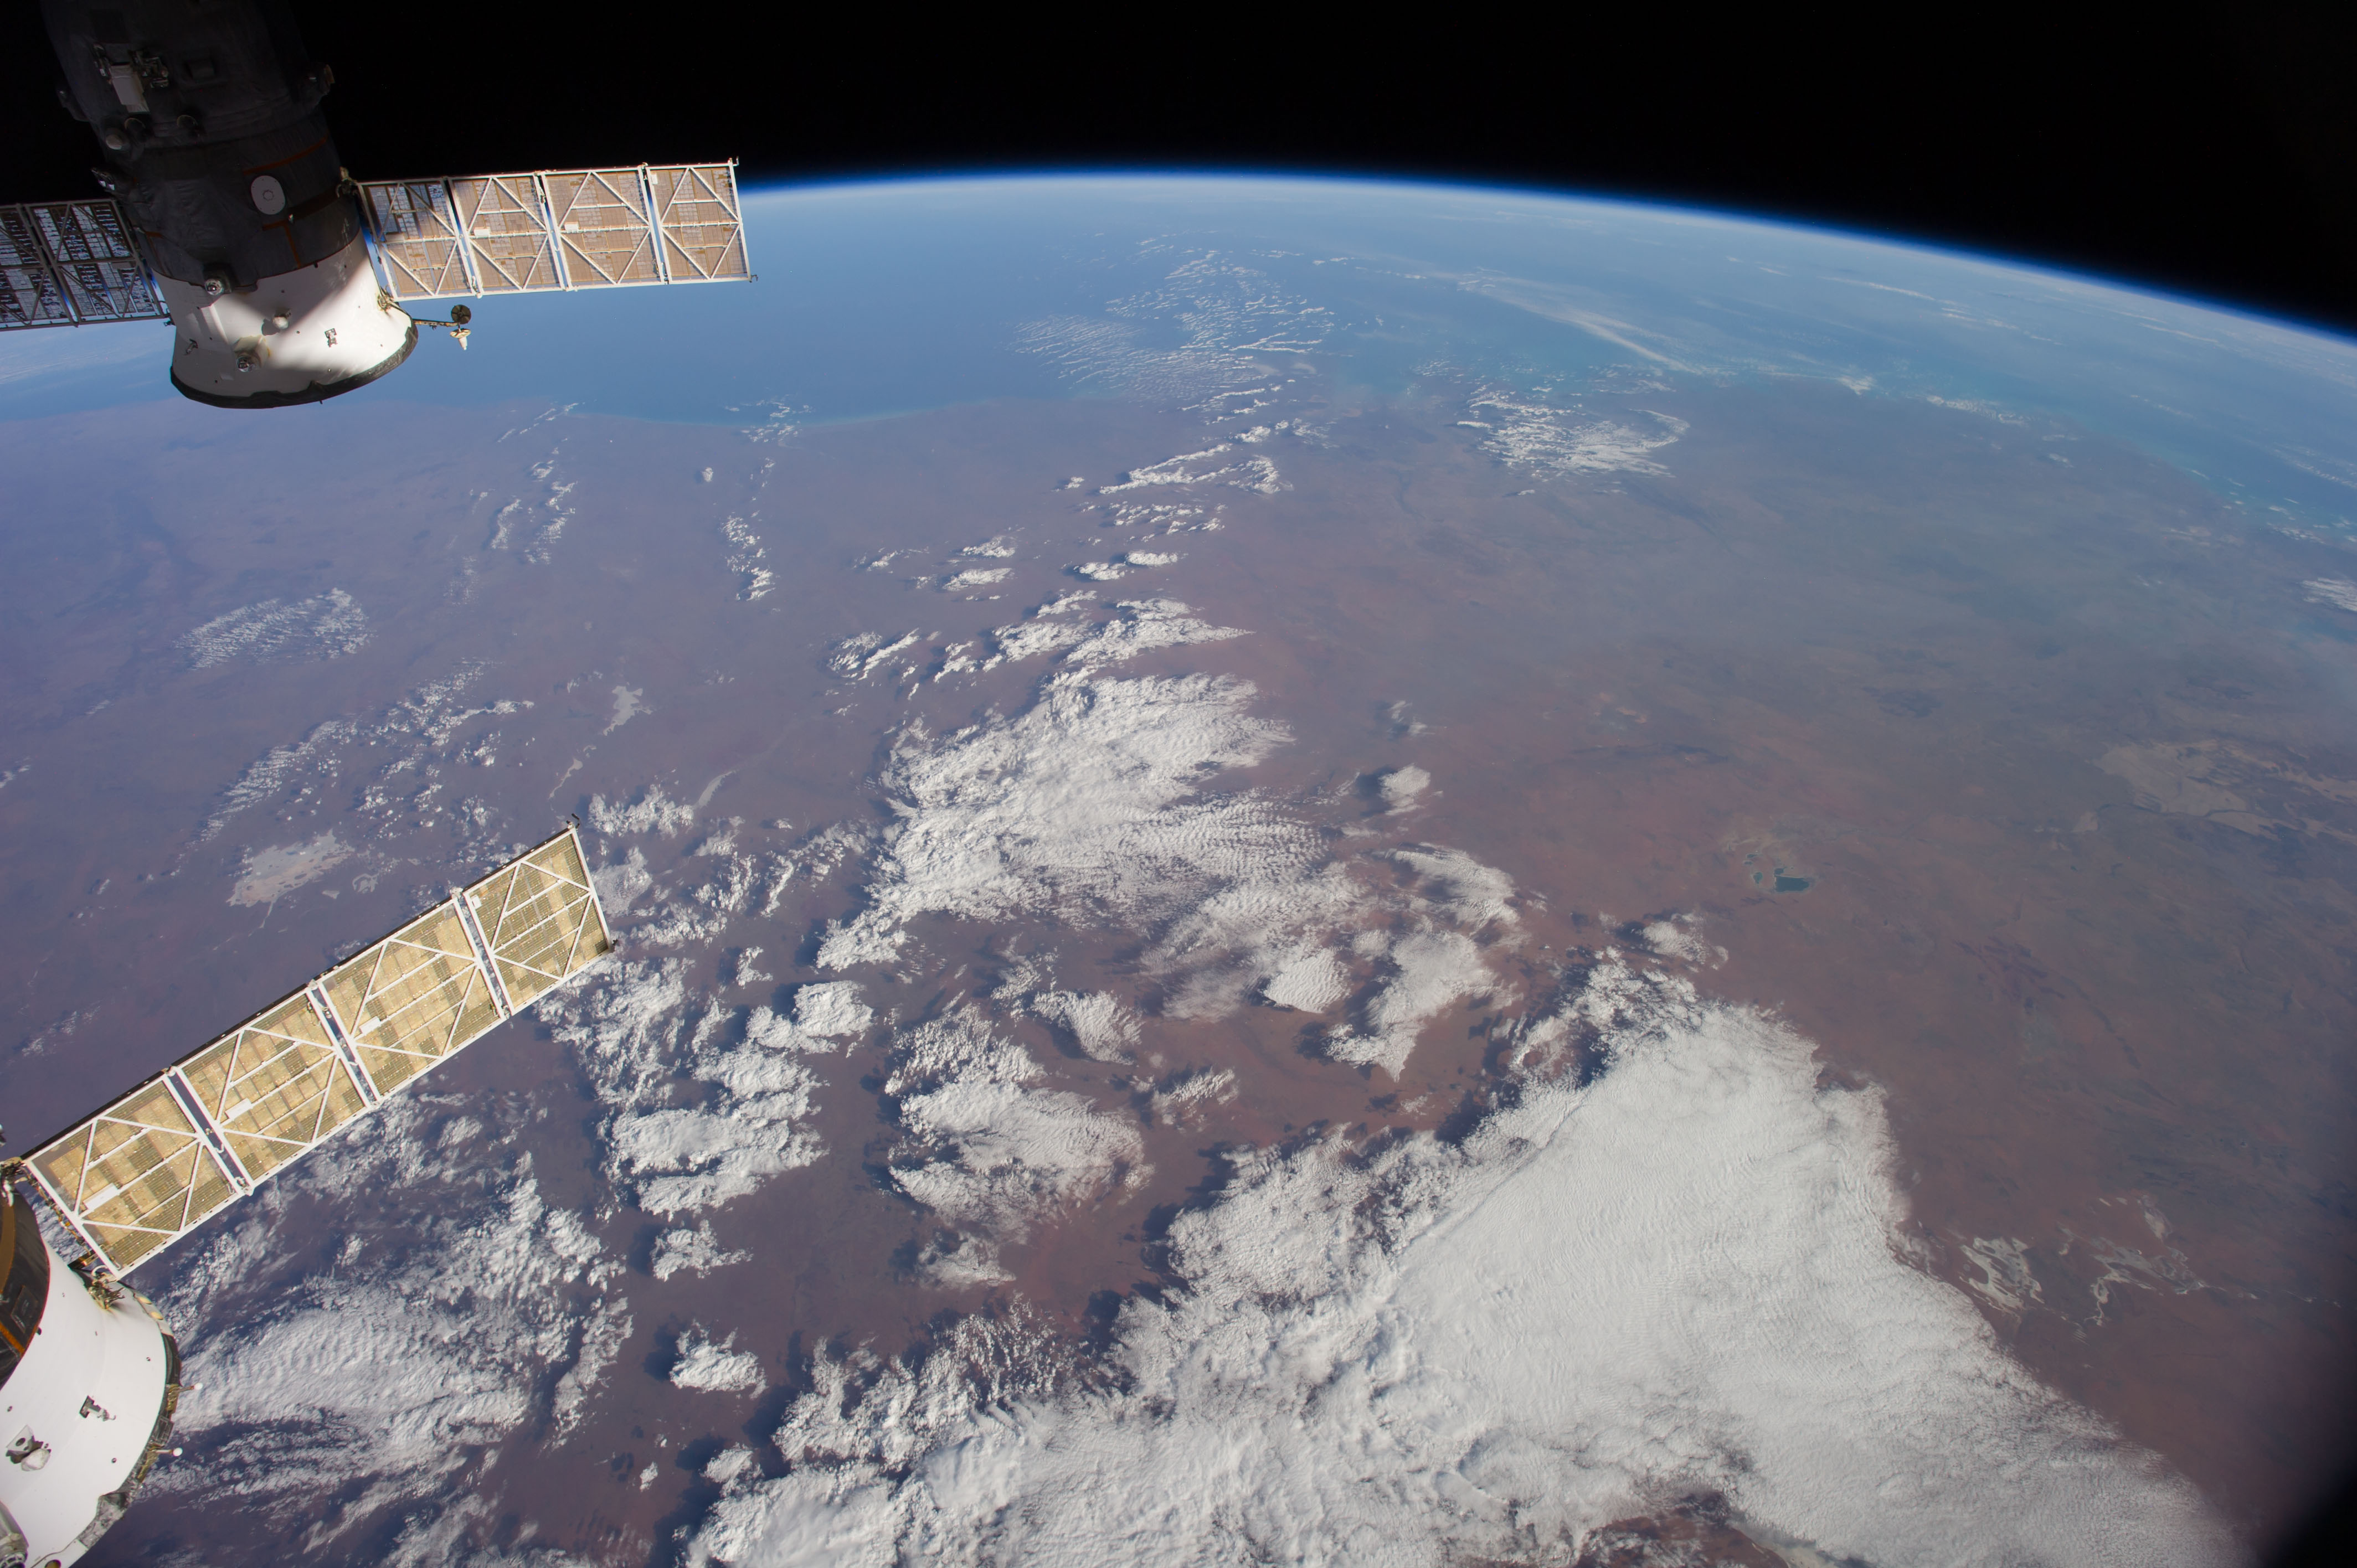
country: AUSTRALIA-WA
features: INDIAN O., L. GREGORY, GREAT SANDY DES., ATMOSPHERIC LIMB
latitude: -21.0
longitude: 125.5
